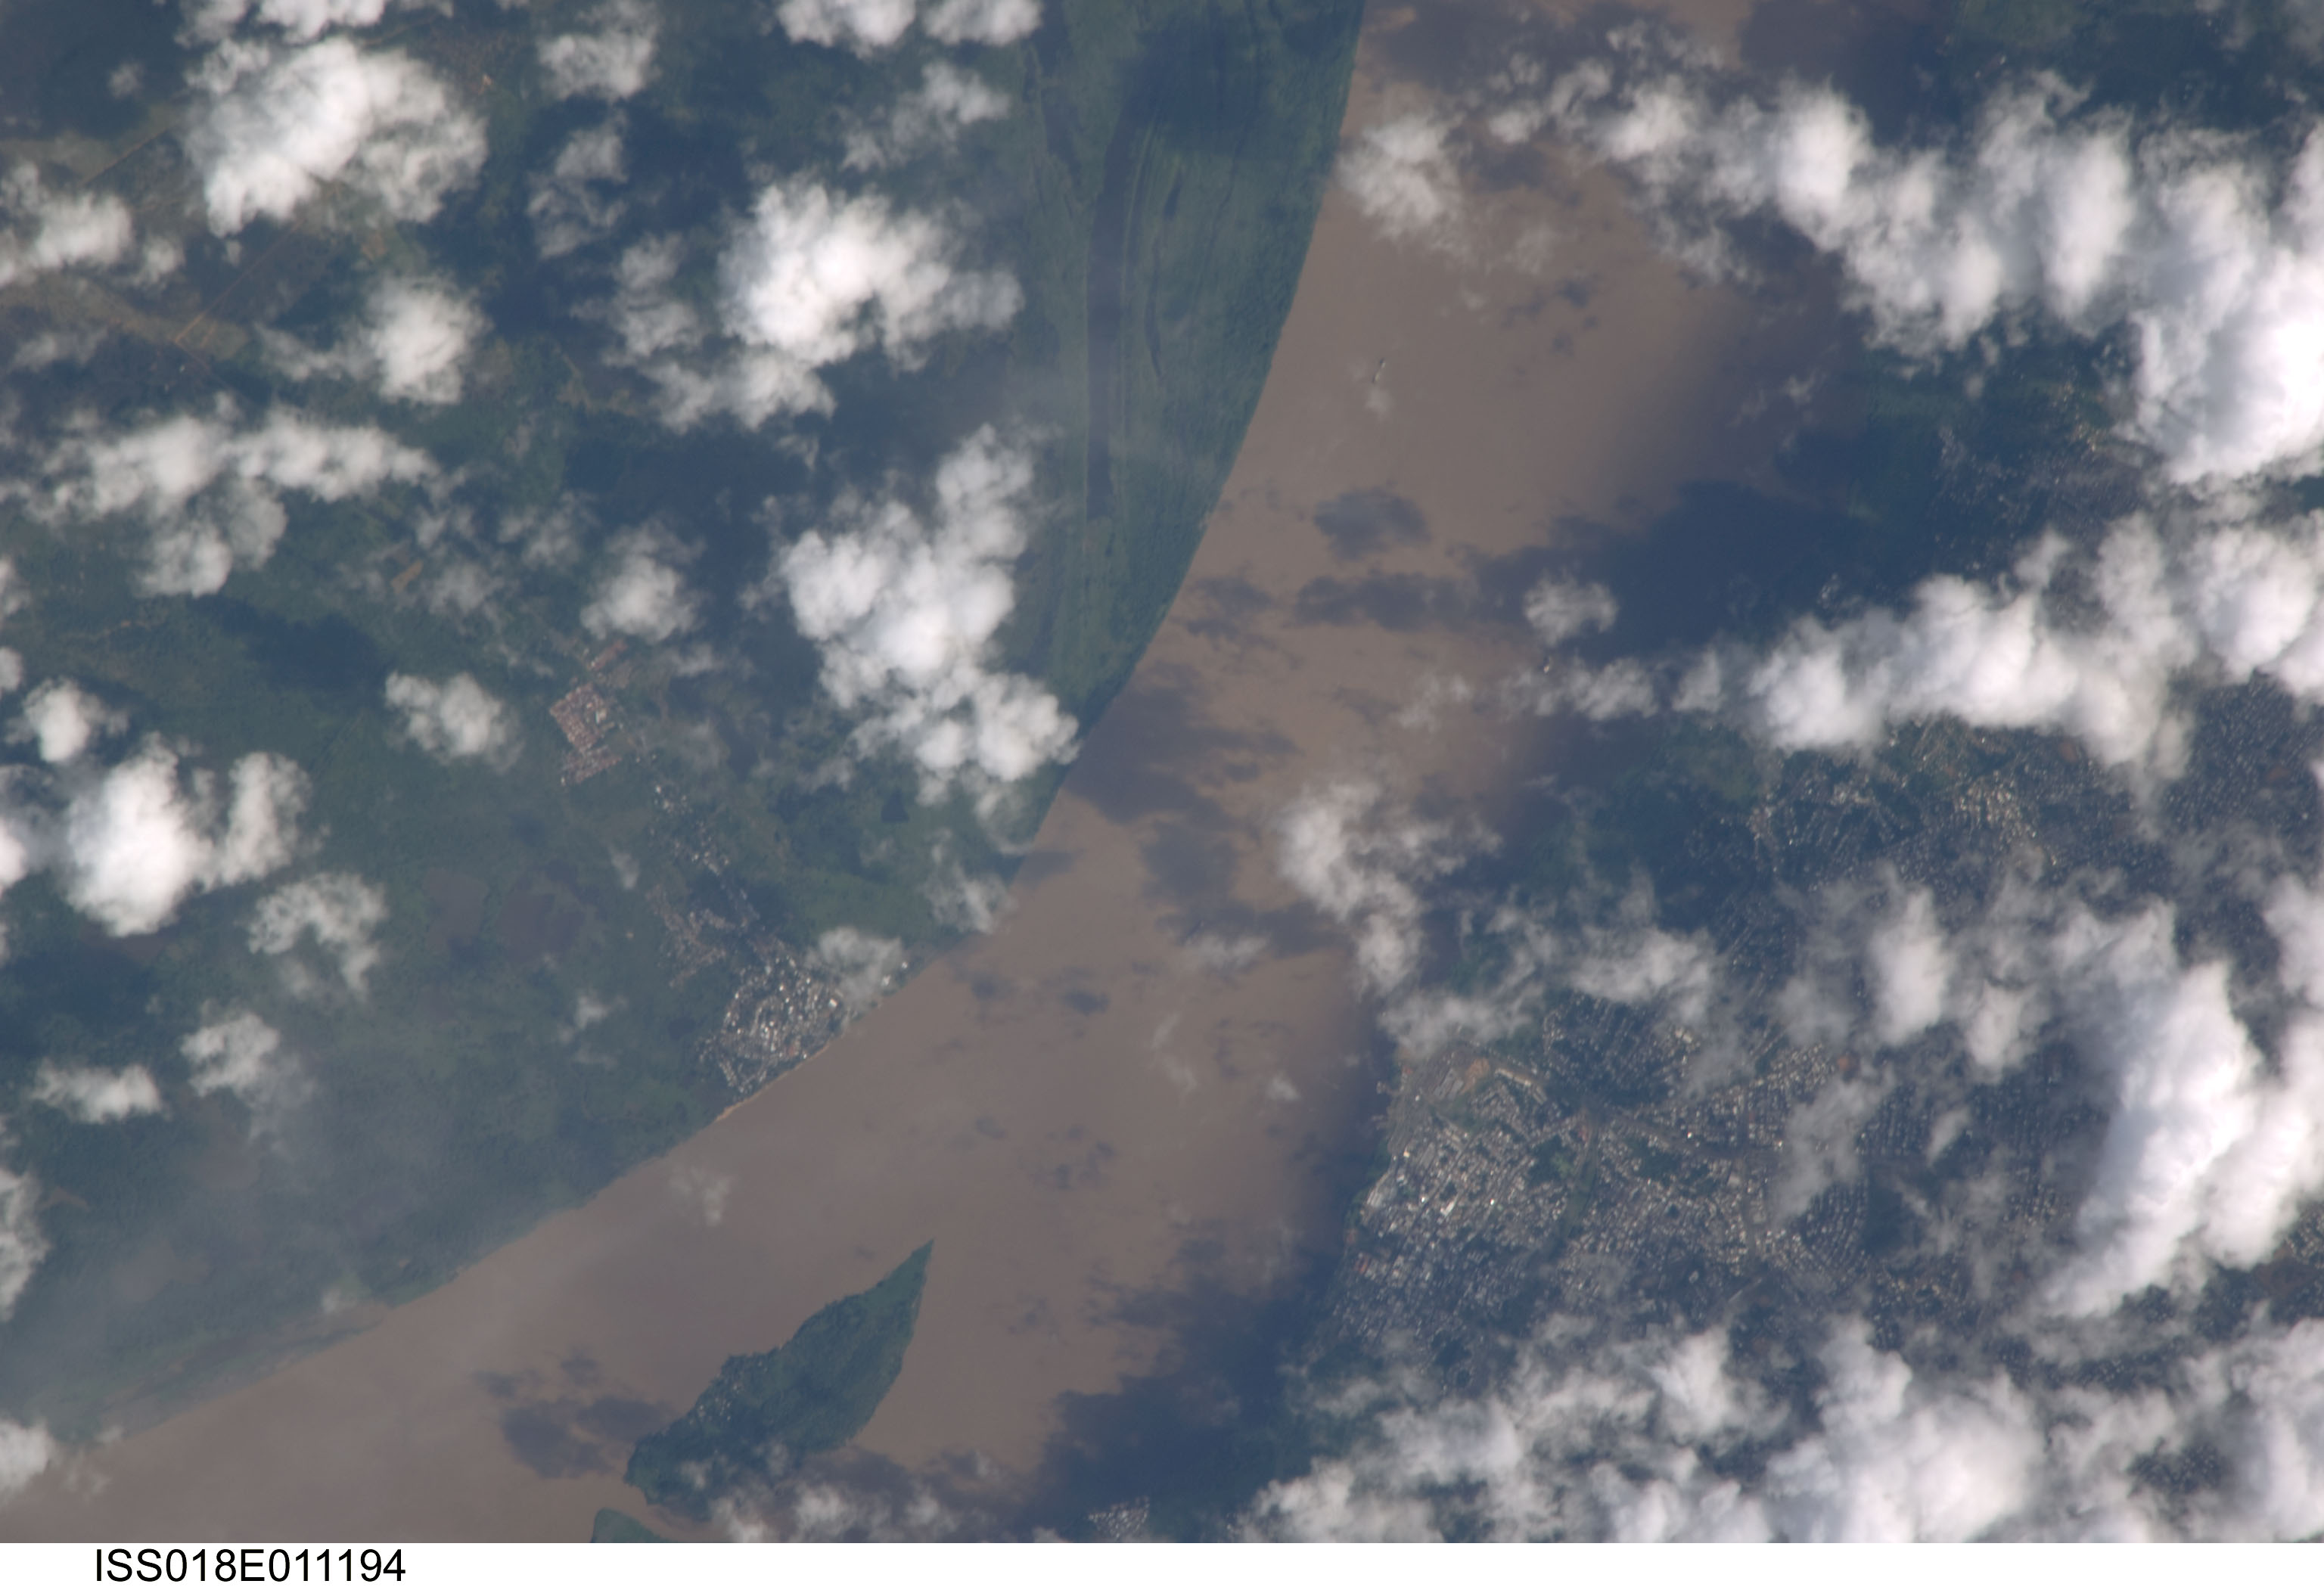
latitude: 8.4
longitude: -62.7
